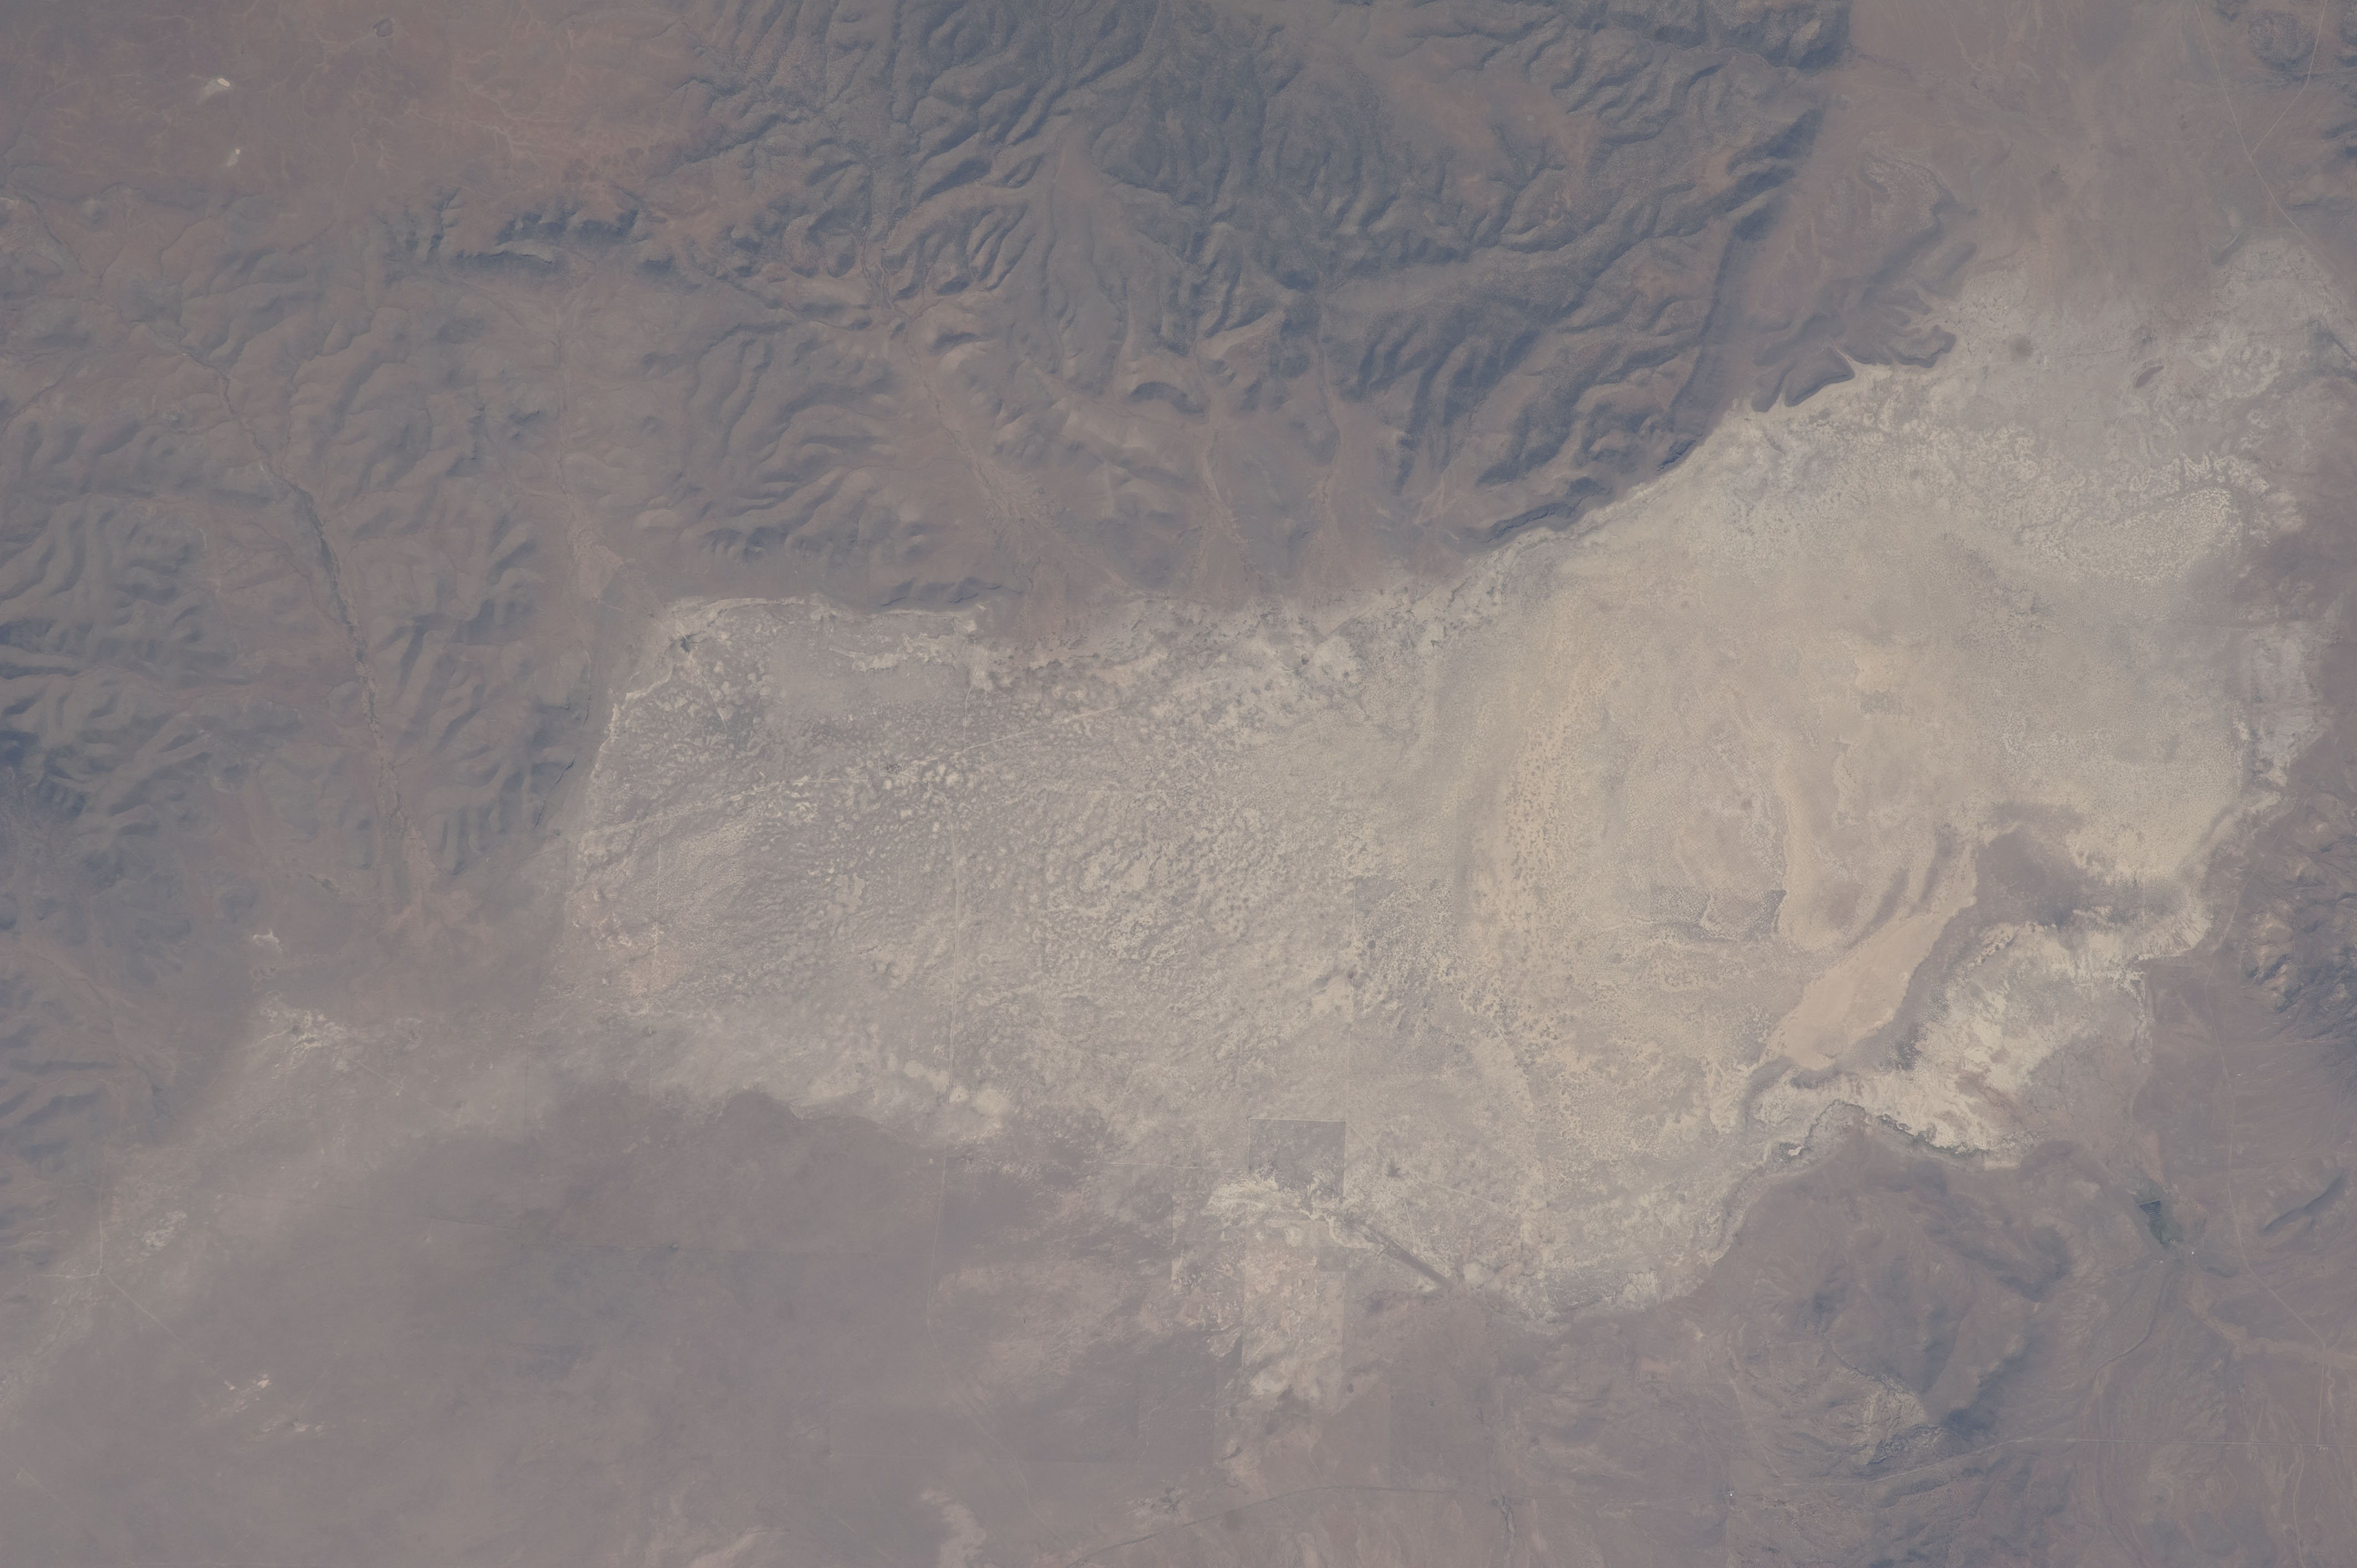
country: USA-NEW MEXICO
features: W. PLAINS OF ST AUGUSTINE, SALT PAN, TULAROSA MTS.
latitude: 33.8
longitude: -108.2
